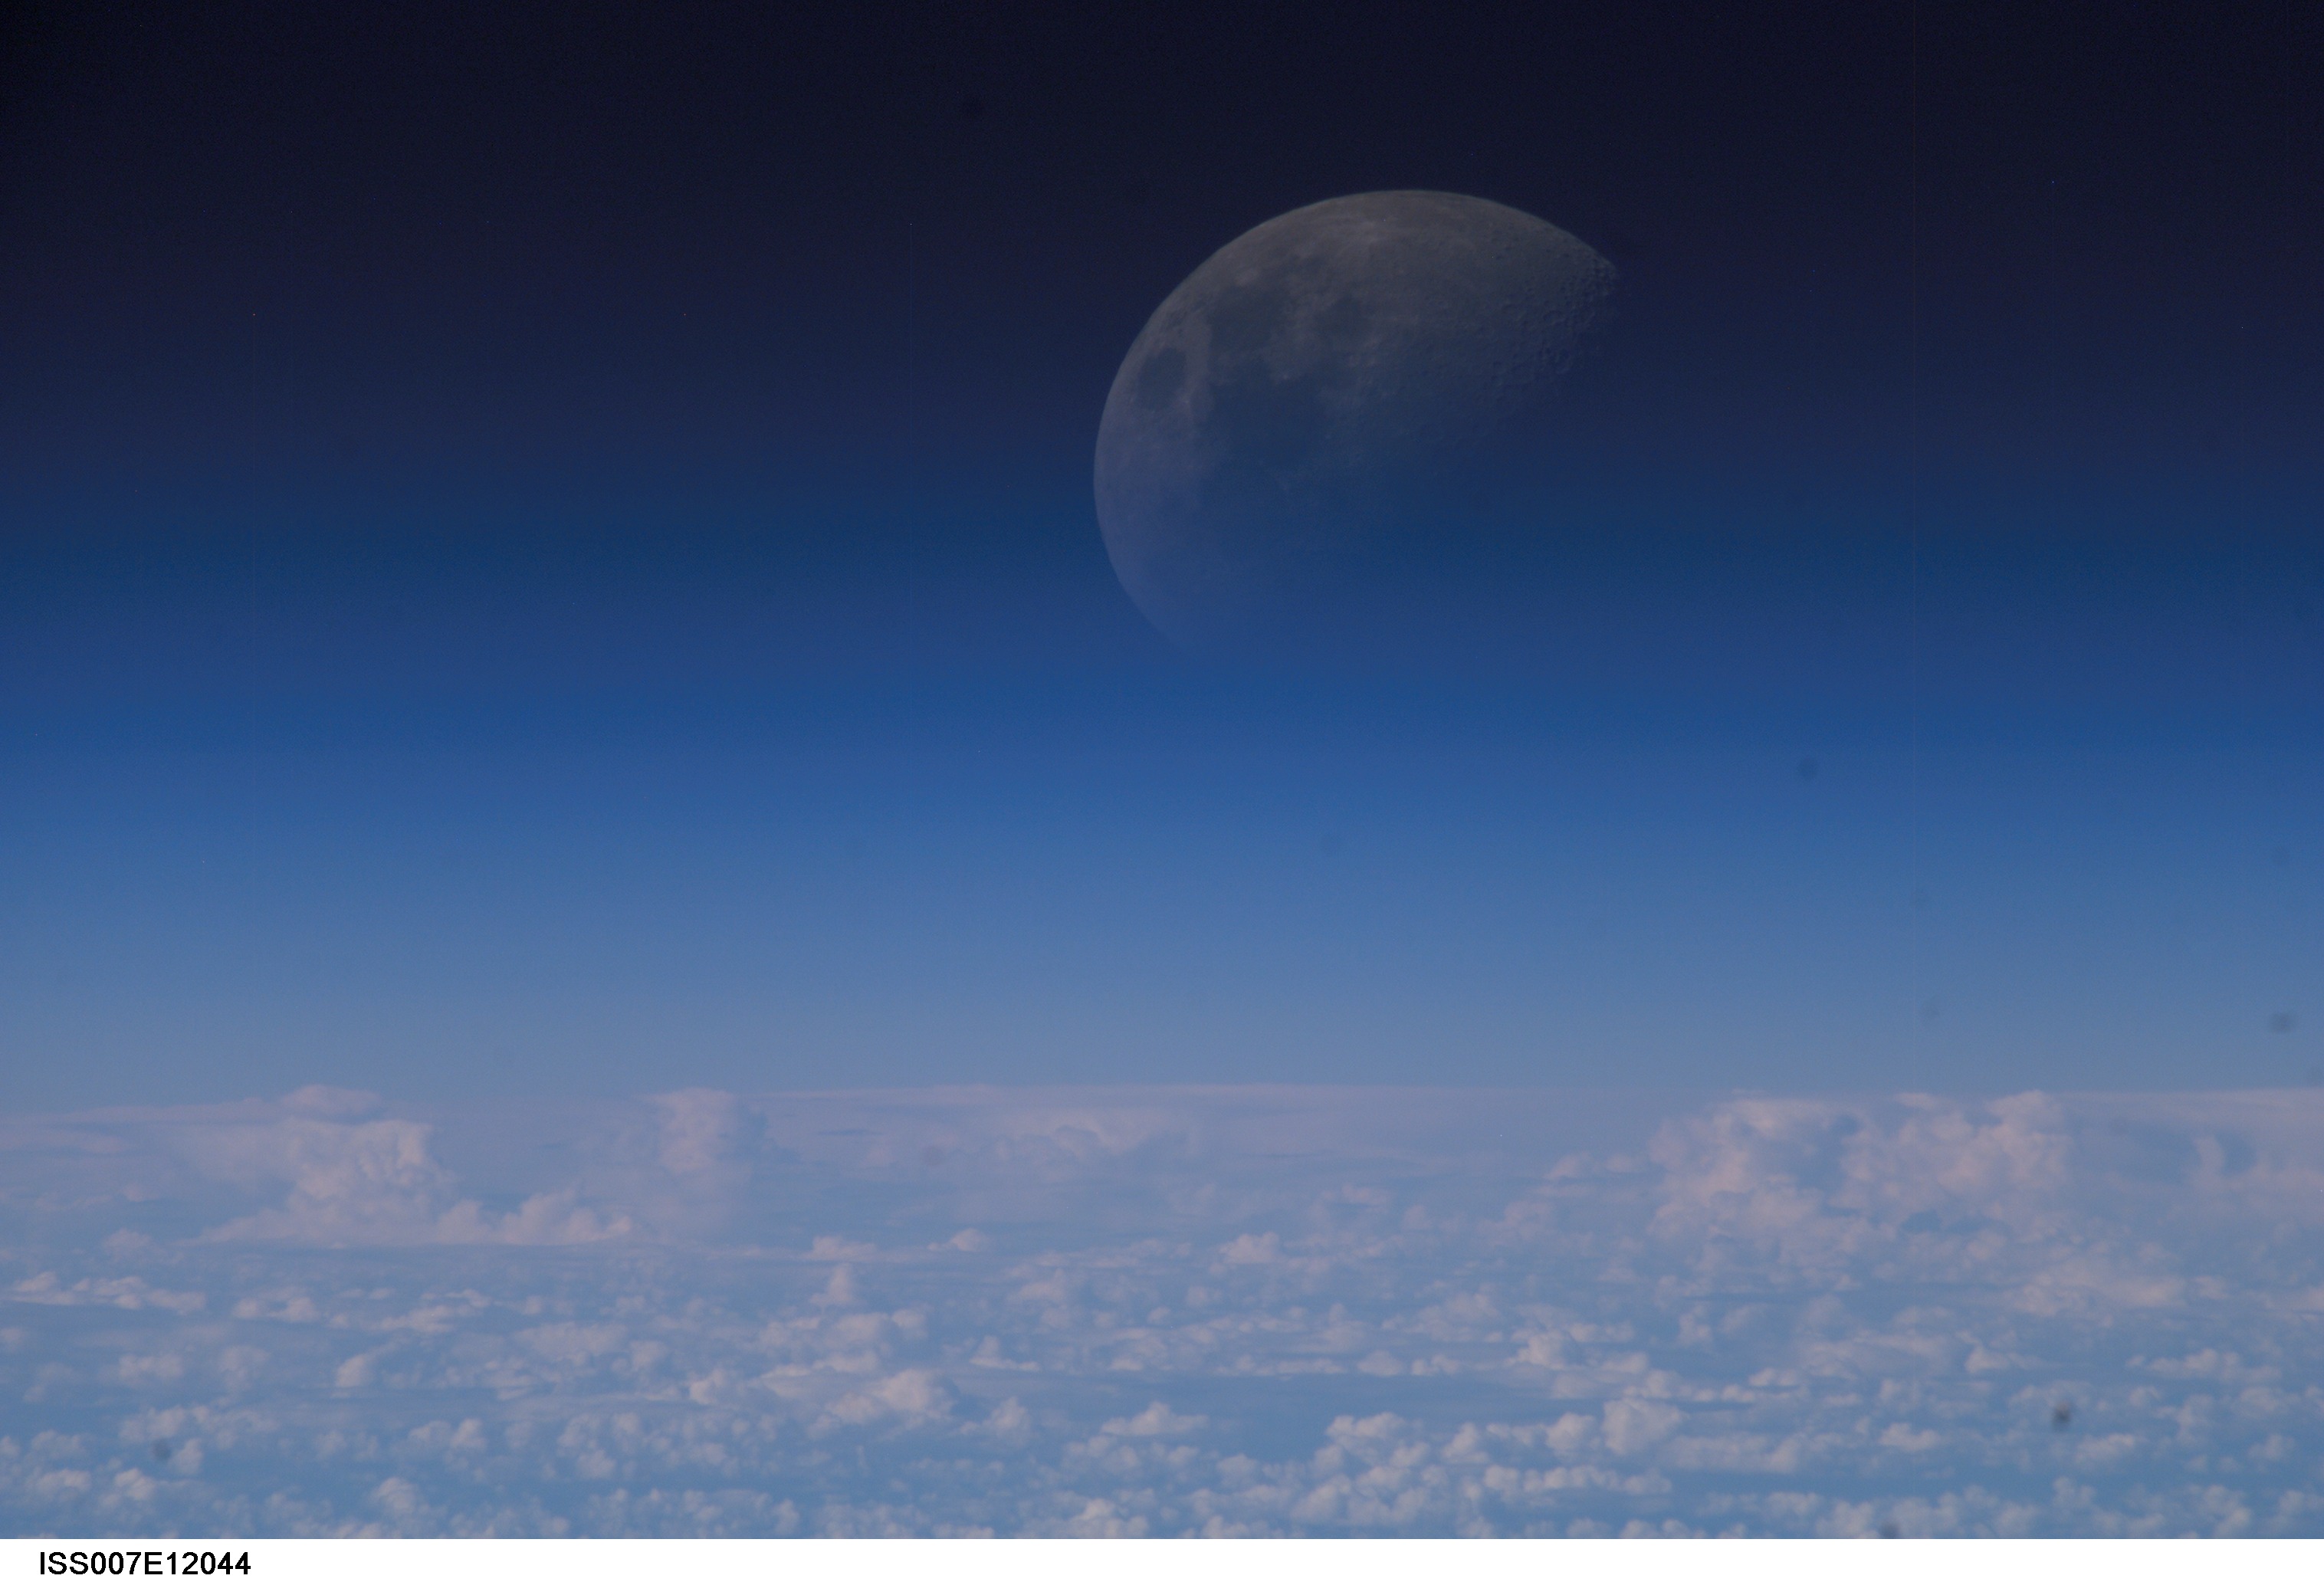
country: PACIFIC OCEAN
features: PAN-MOONRISE, CUMULUS CLOUDS
